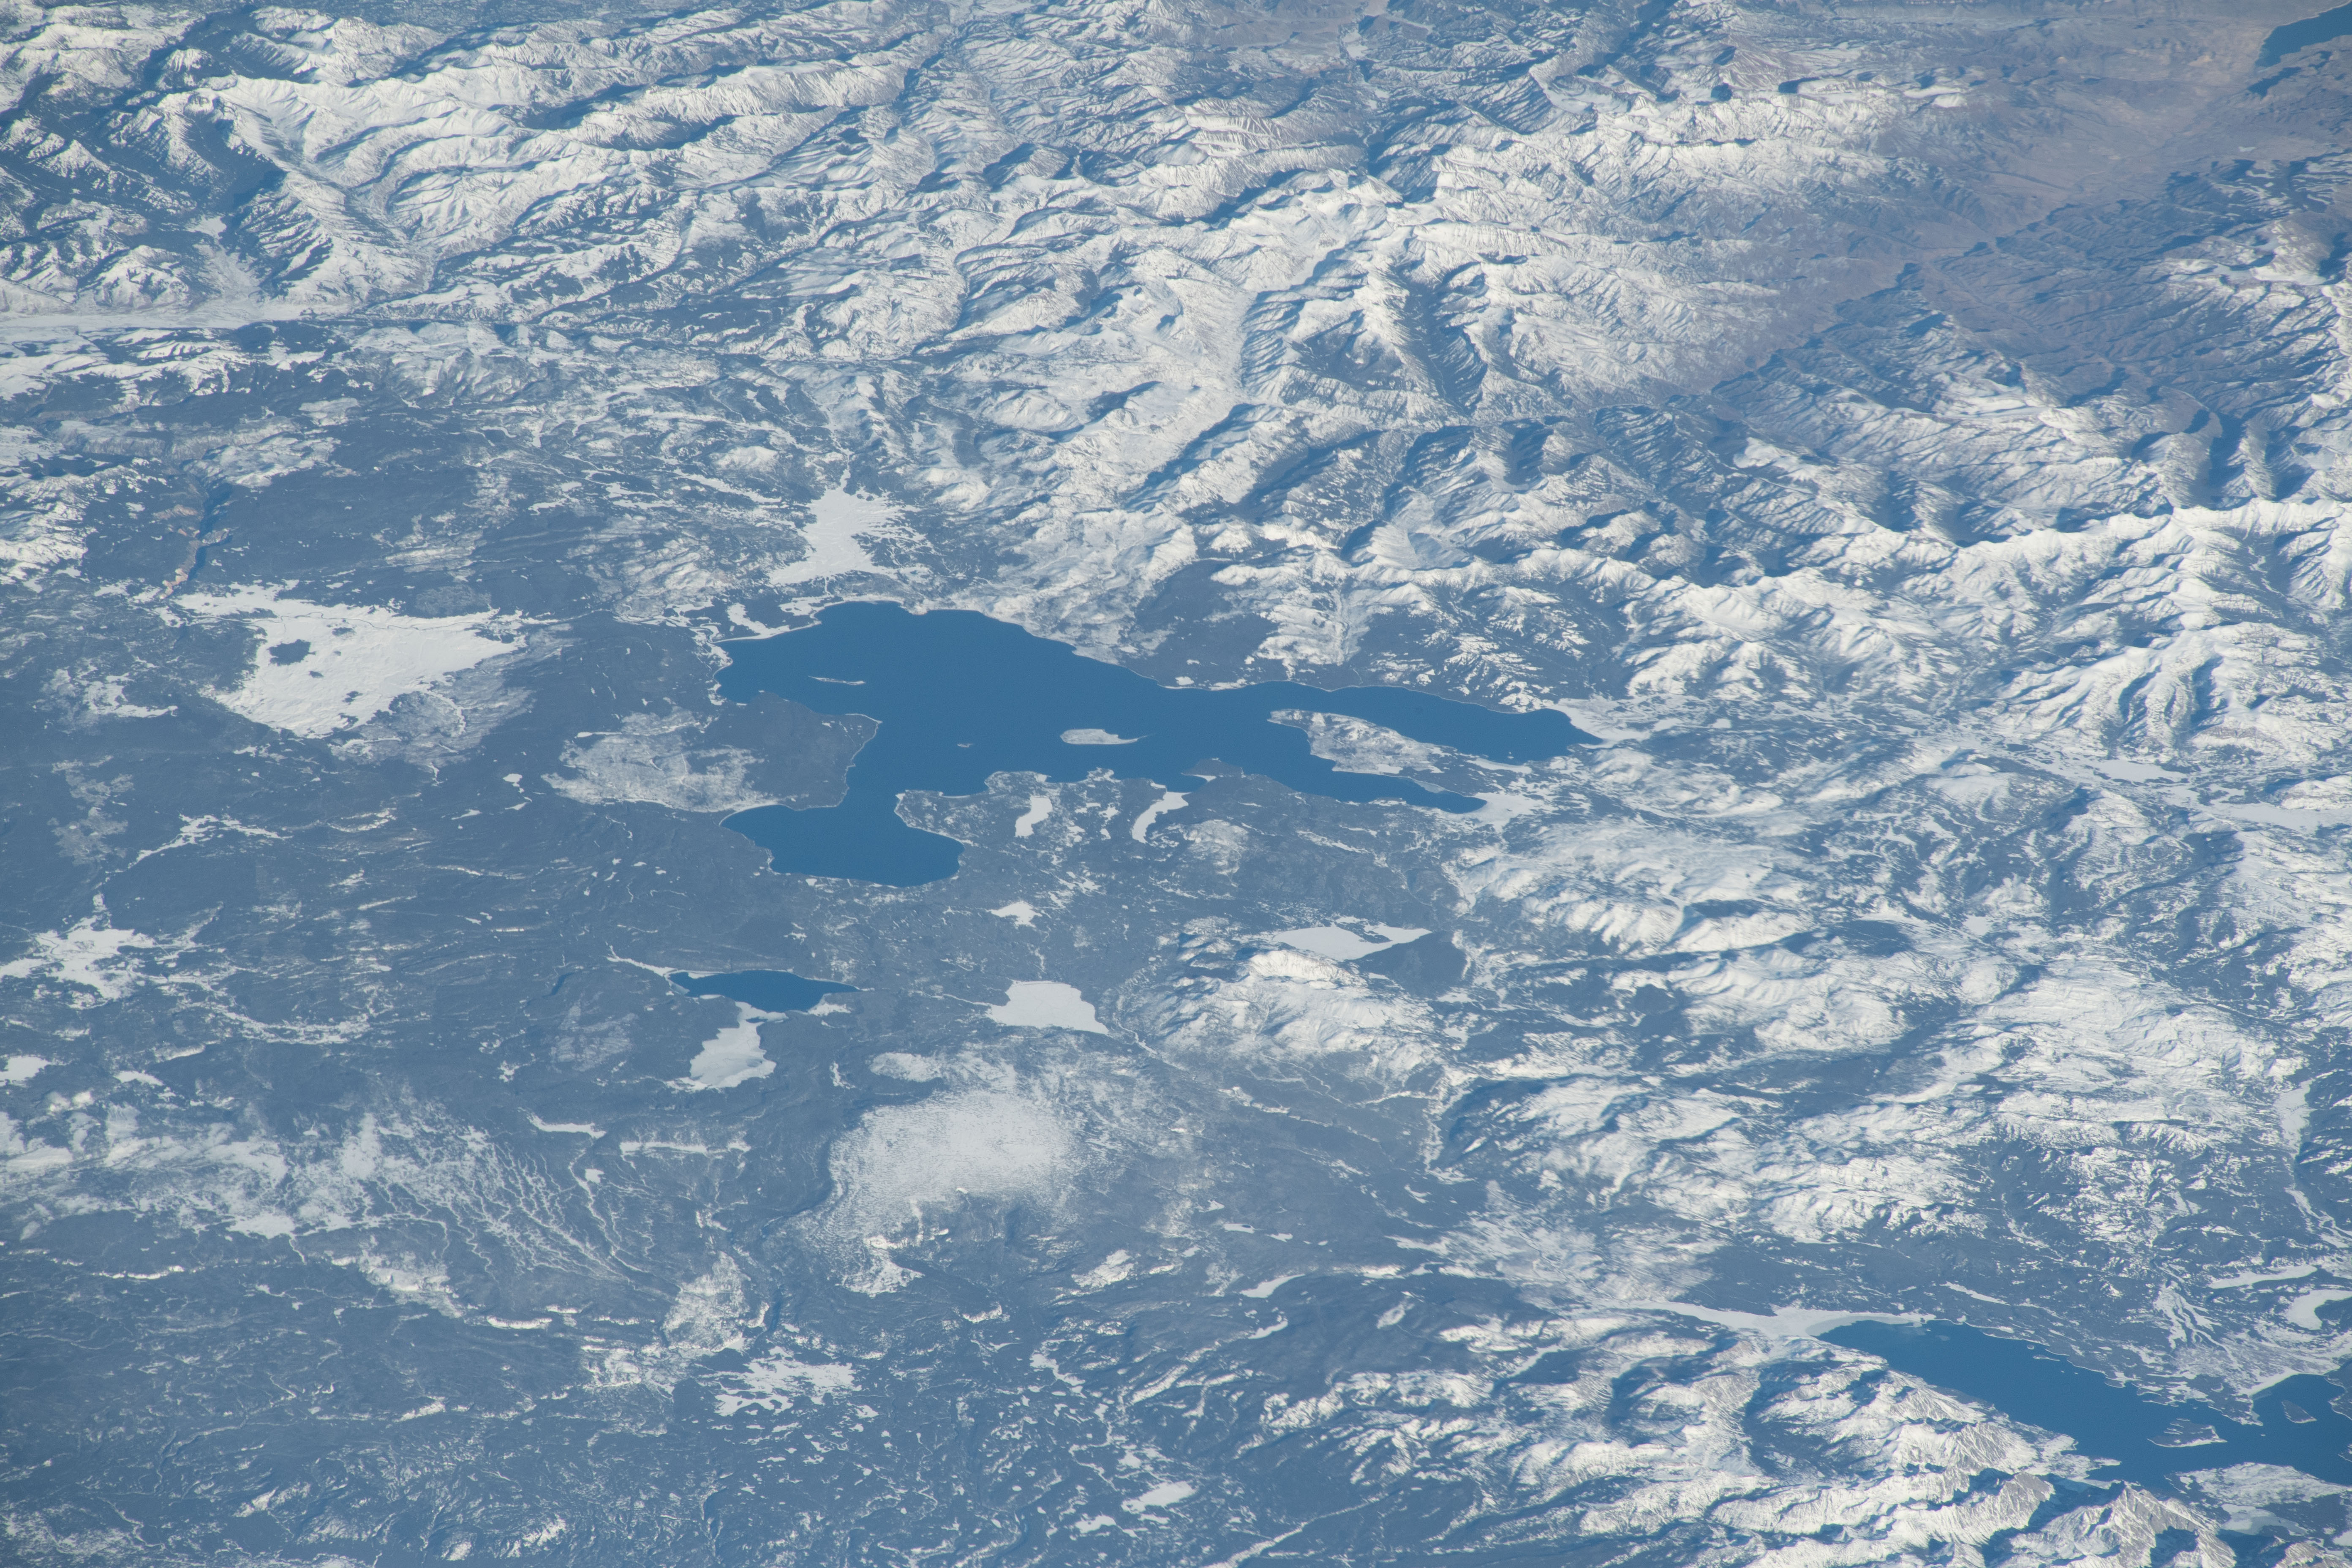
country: USA-WYOMING
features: YELLOWSTONE LAKE, YELLOWSTONE NATIONAL PARK, JACKSON LAKE, ROCKY MOUNTAINS, SNOW, SHOSHONE LAKE
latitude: 44.4
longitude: -110.4
